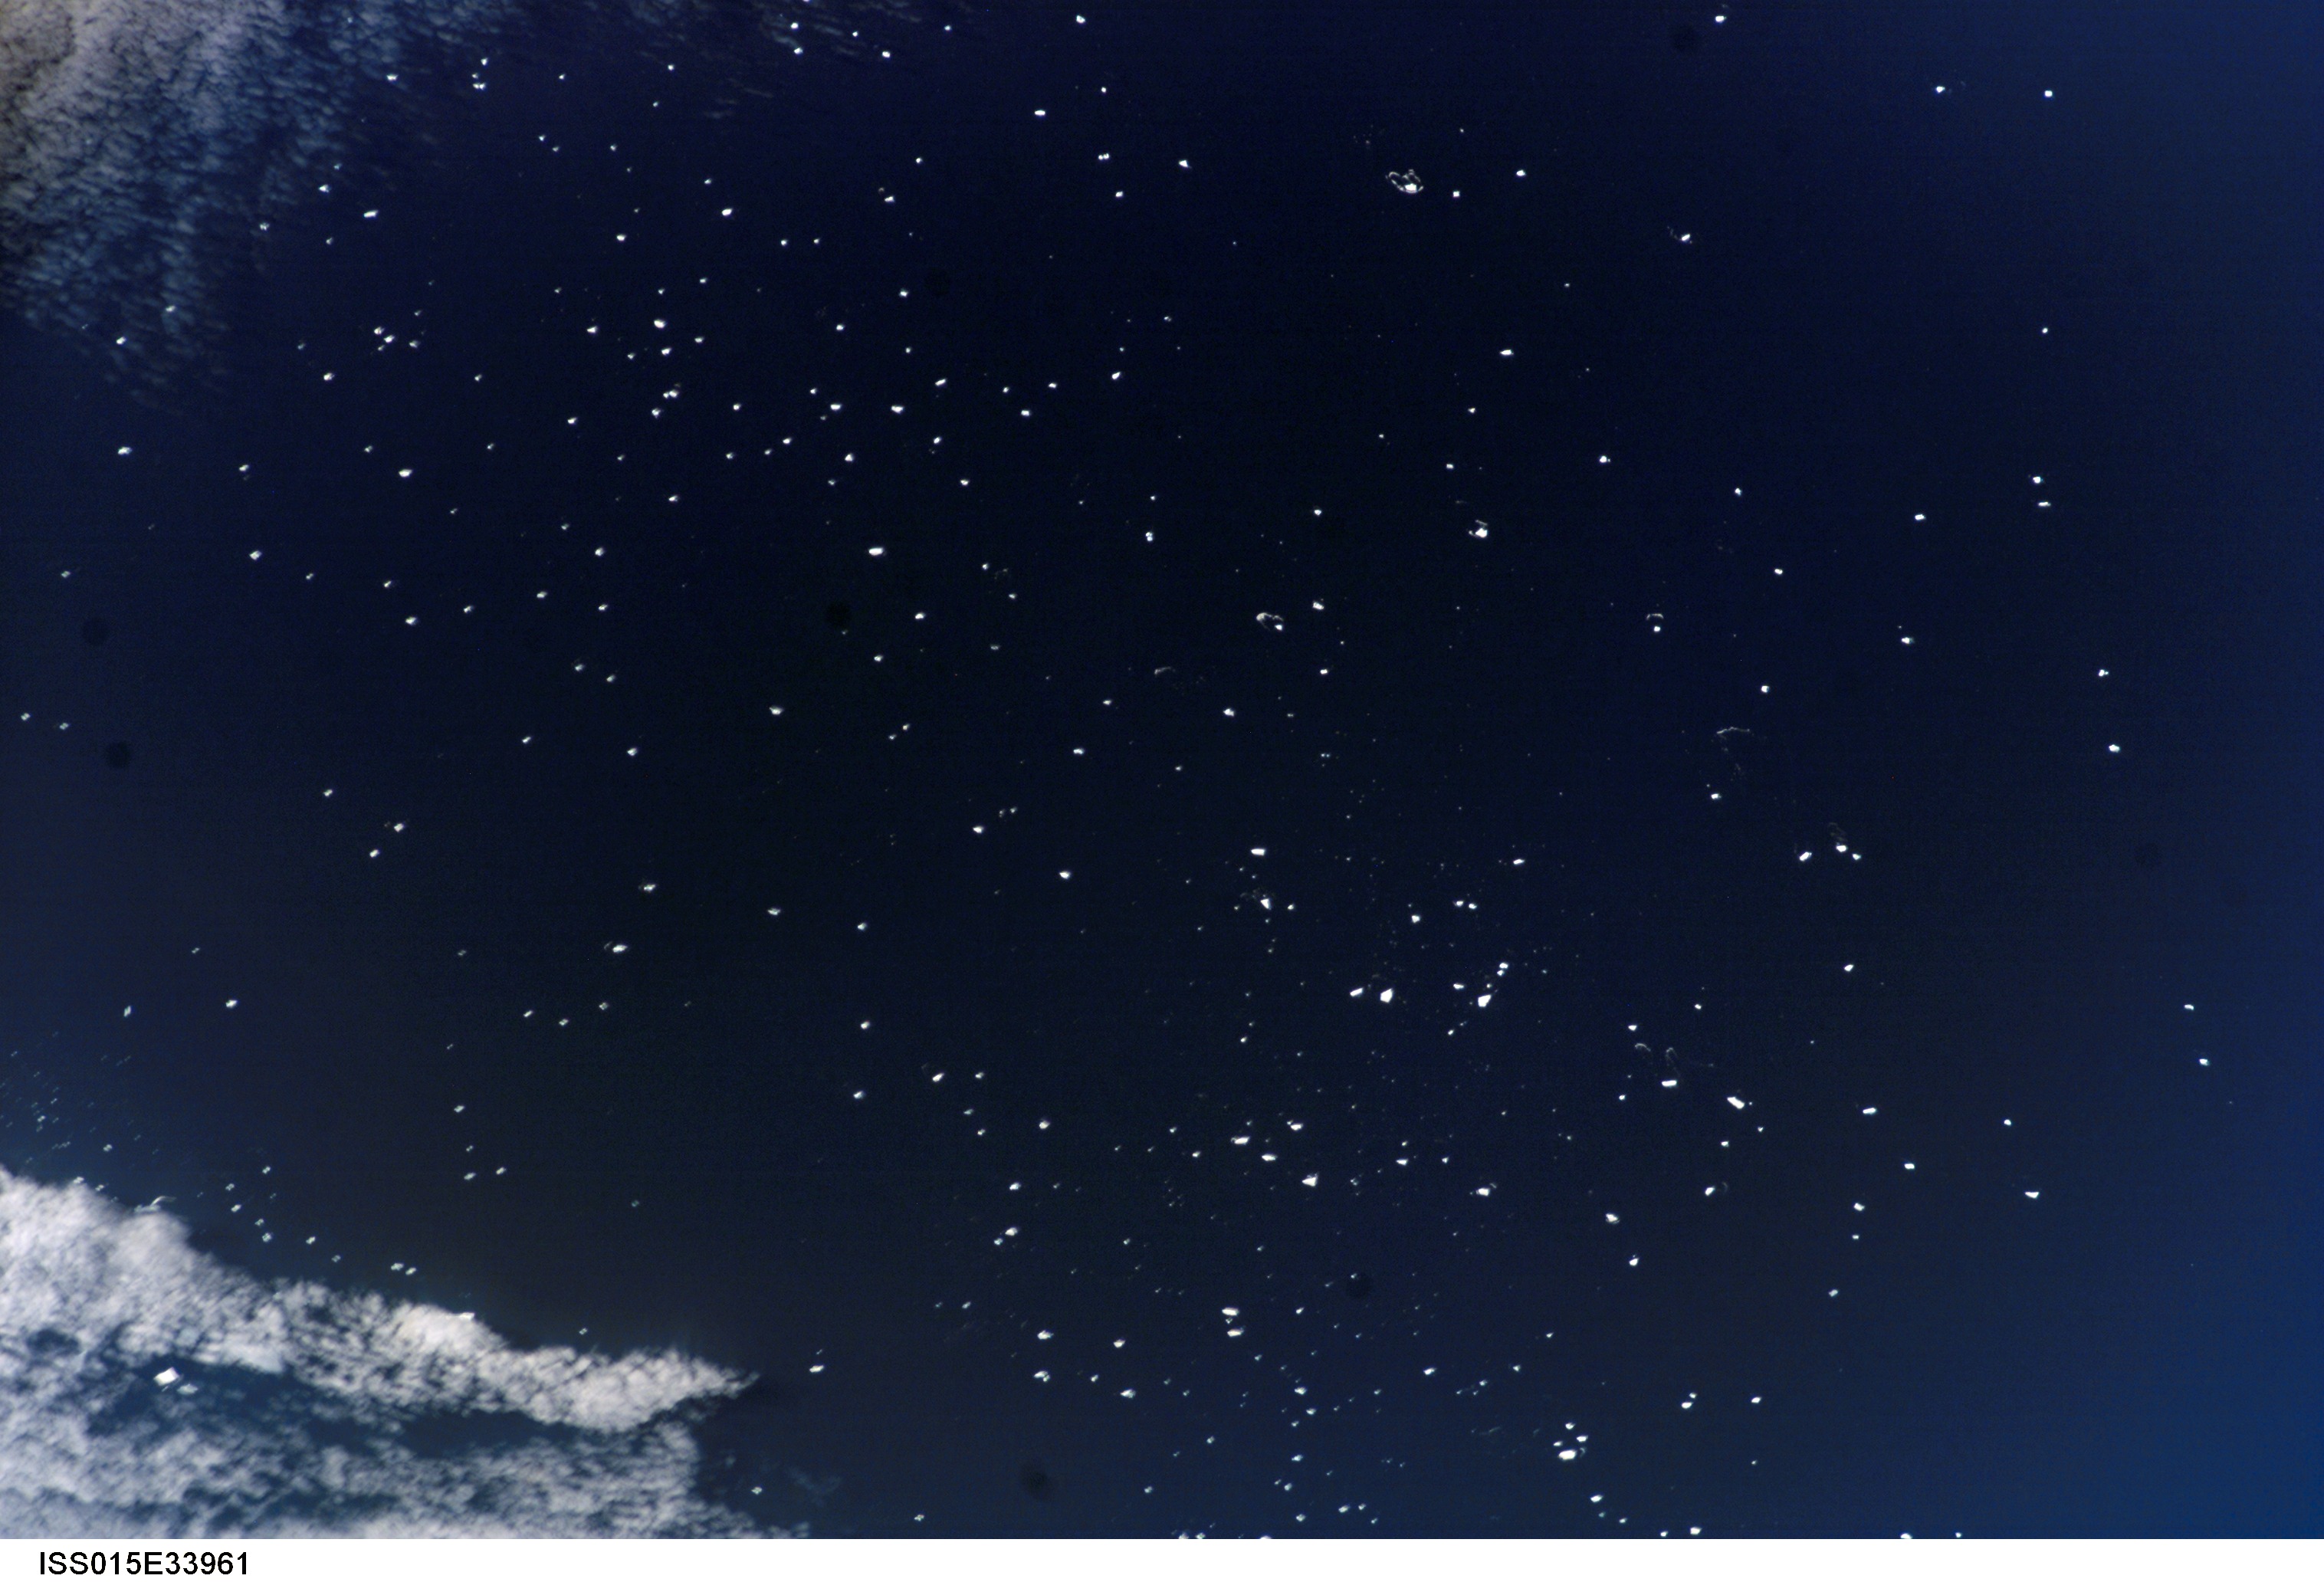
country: ATLANTIC OCEAN
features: SEA SURFACE, SMALL ICEBERGS
